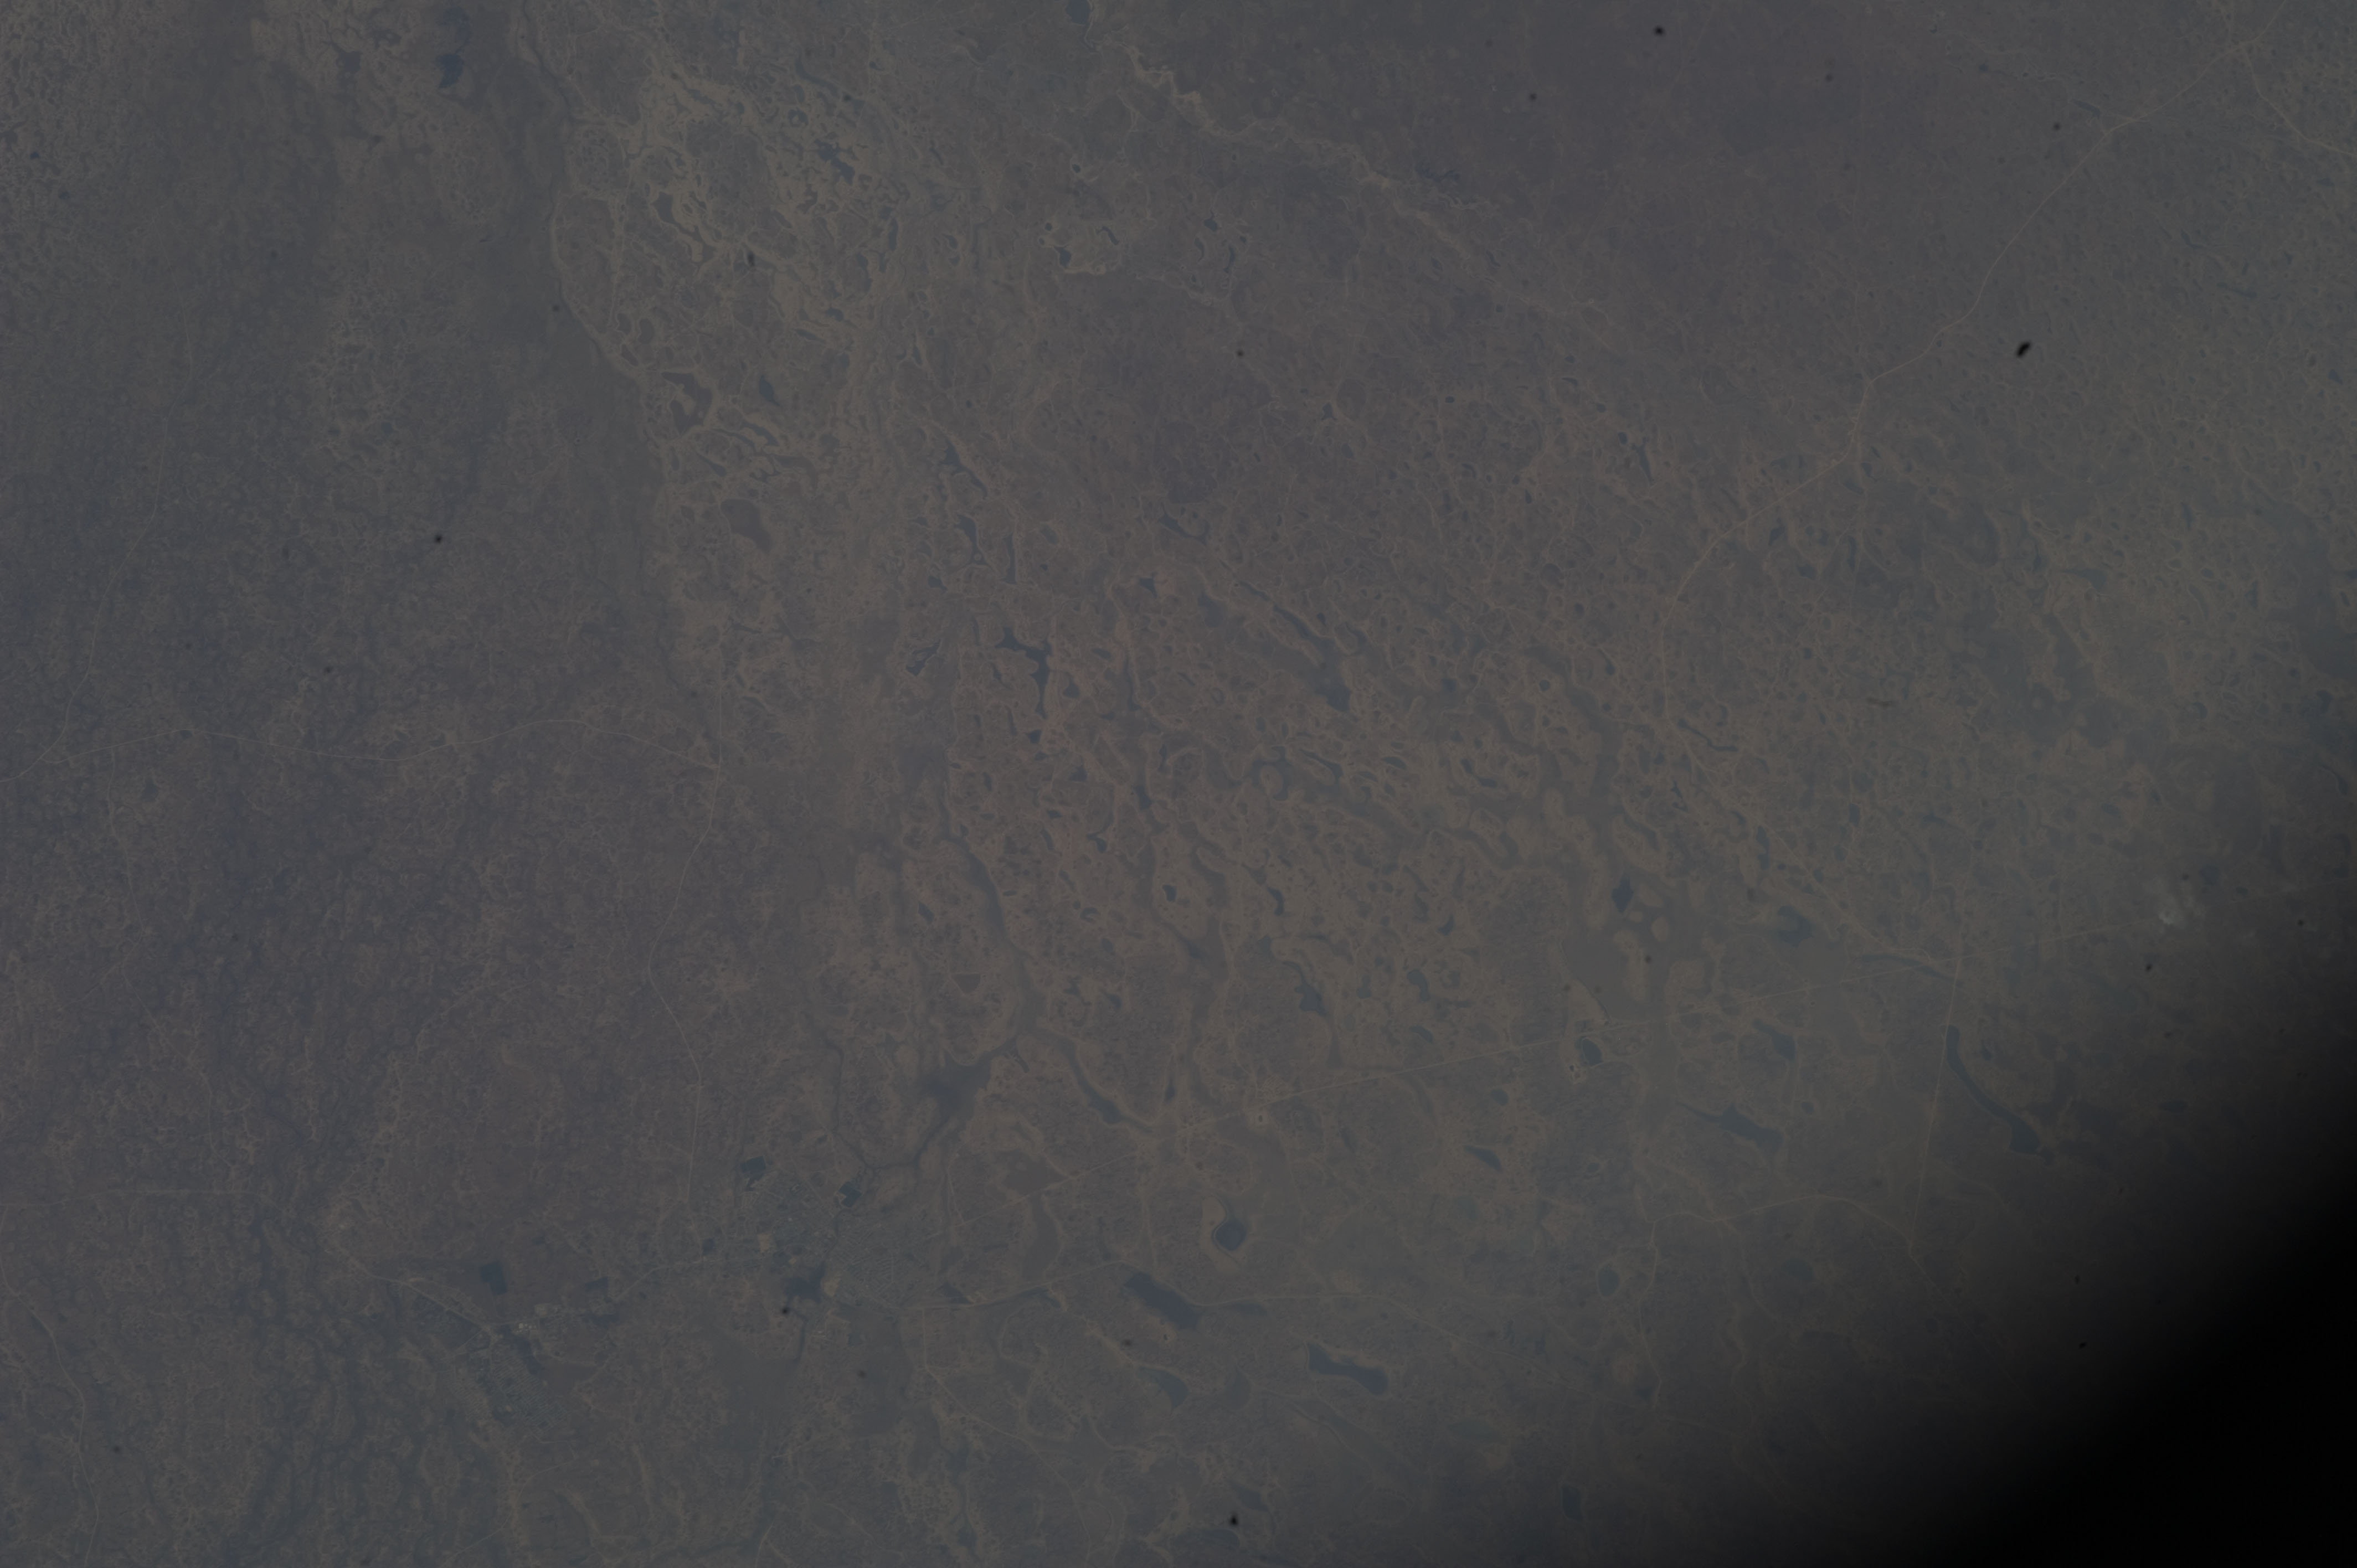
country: NAMIBIA
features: OSHAKATI, NUMEROUS CHANNELS, ROADS
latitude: -17.9
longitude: 15.6
